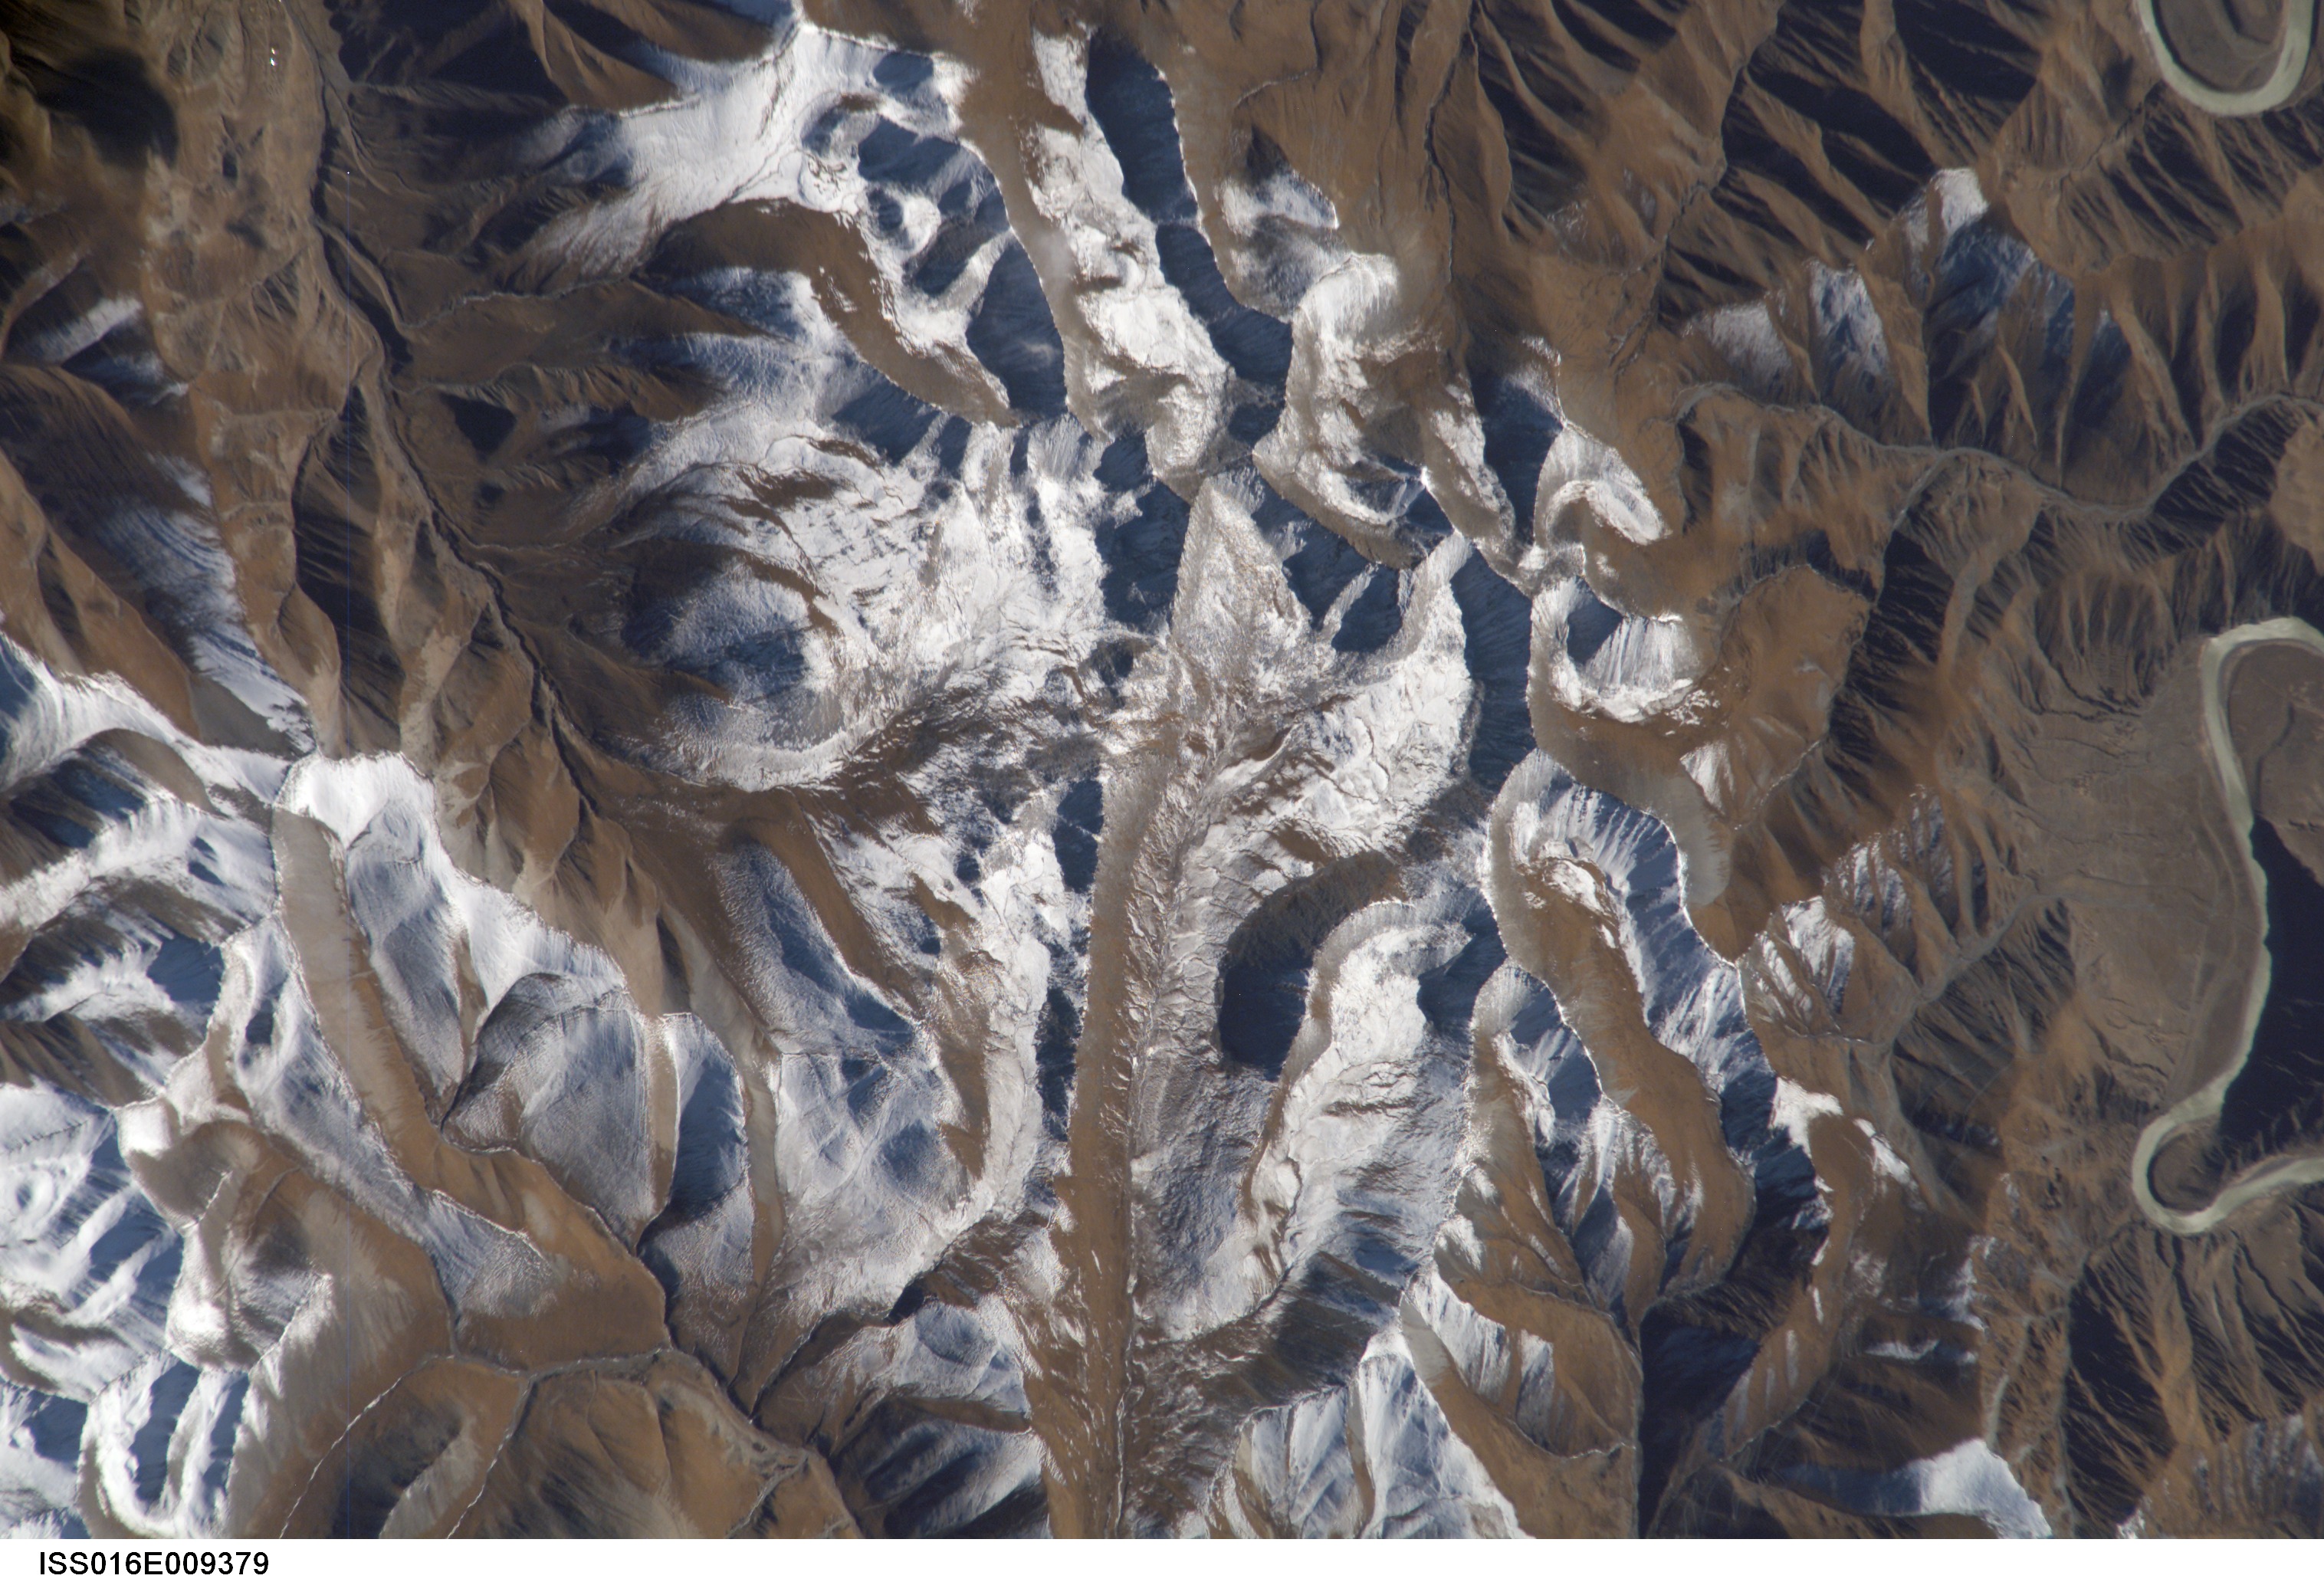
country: CHINA
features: TONGTIAN R., CHUQUNG AREA, SNOW
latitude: 33.4
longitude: 96.9
